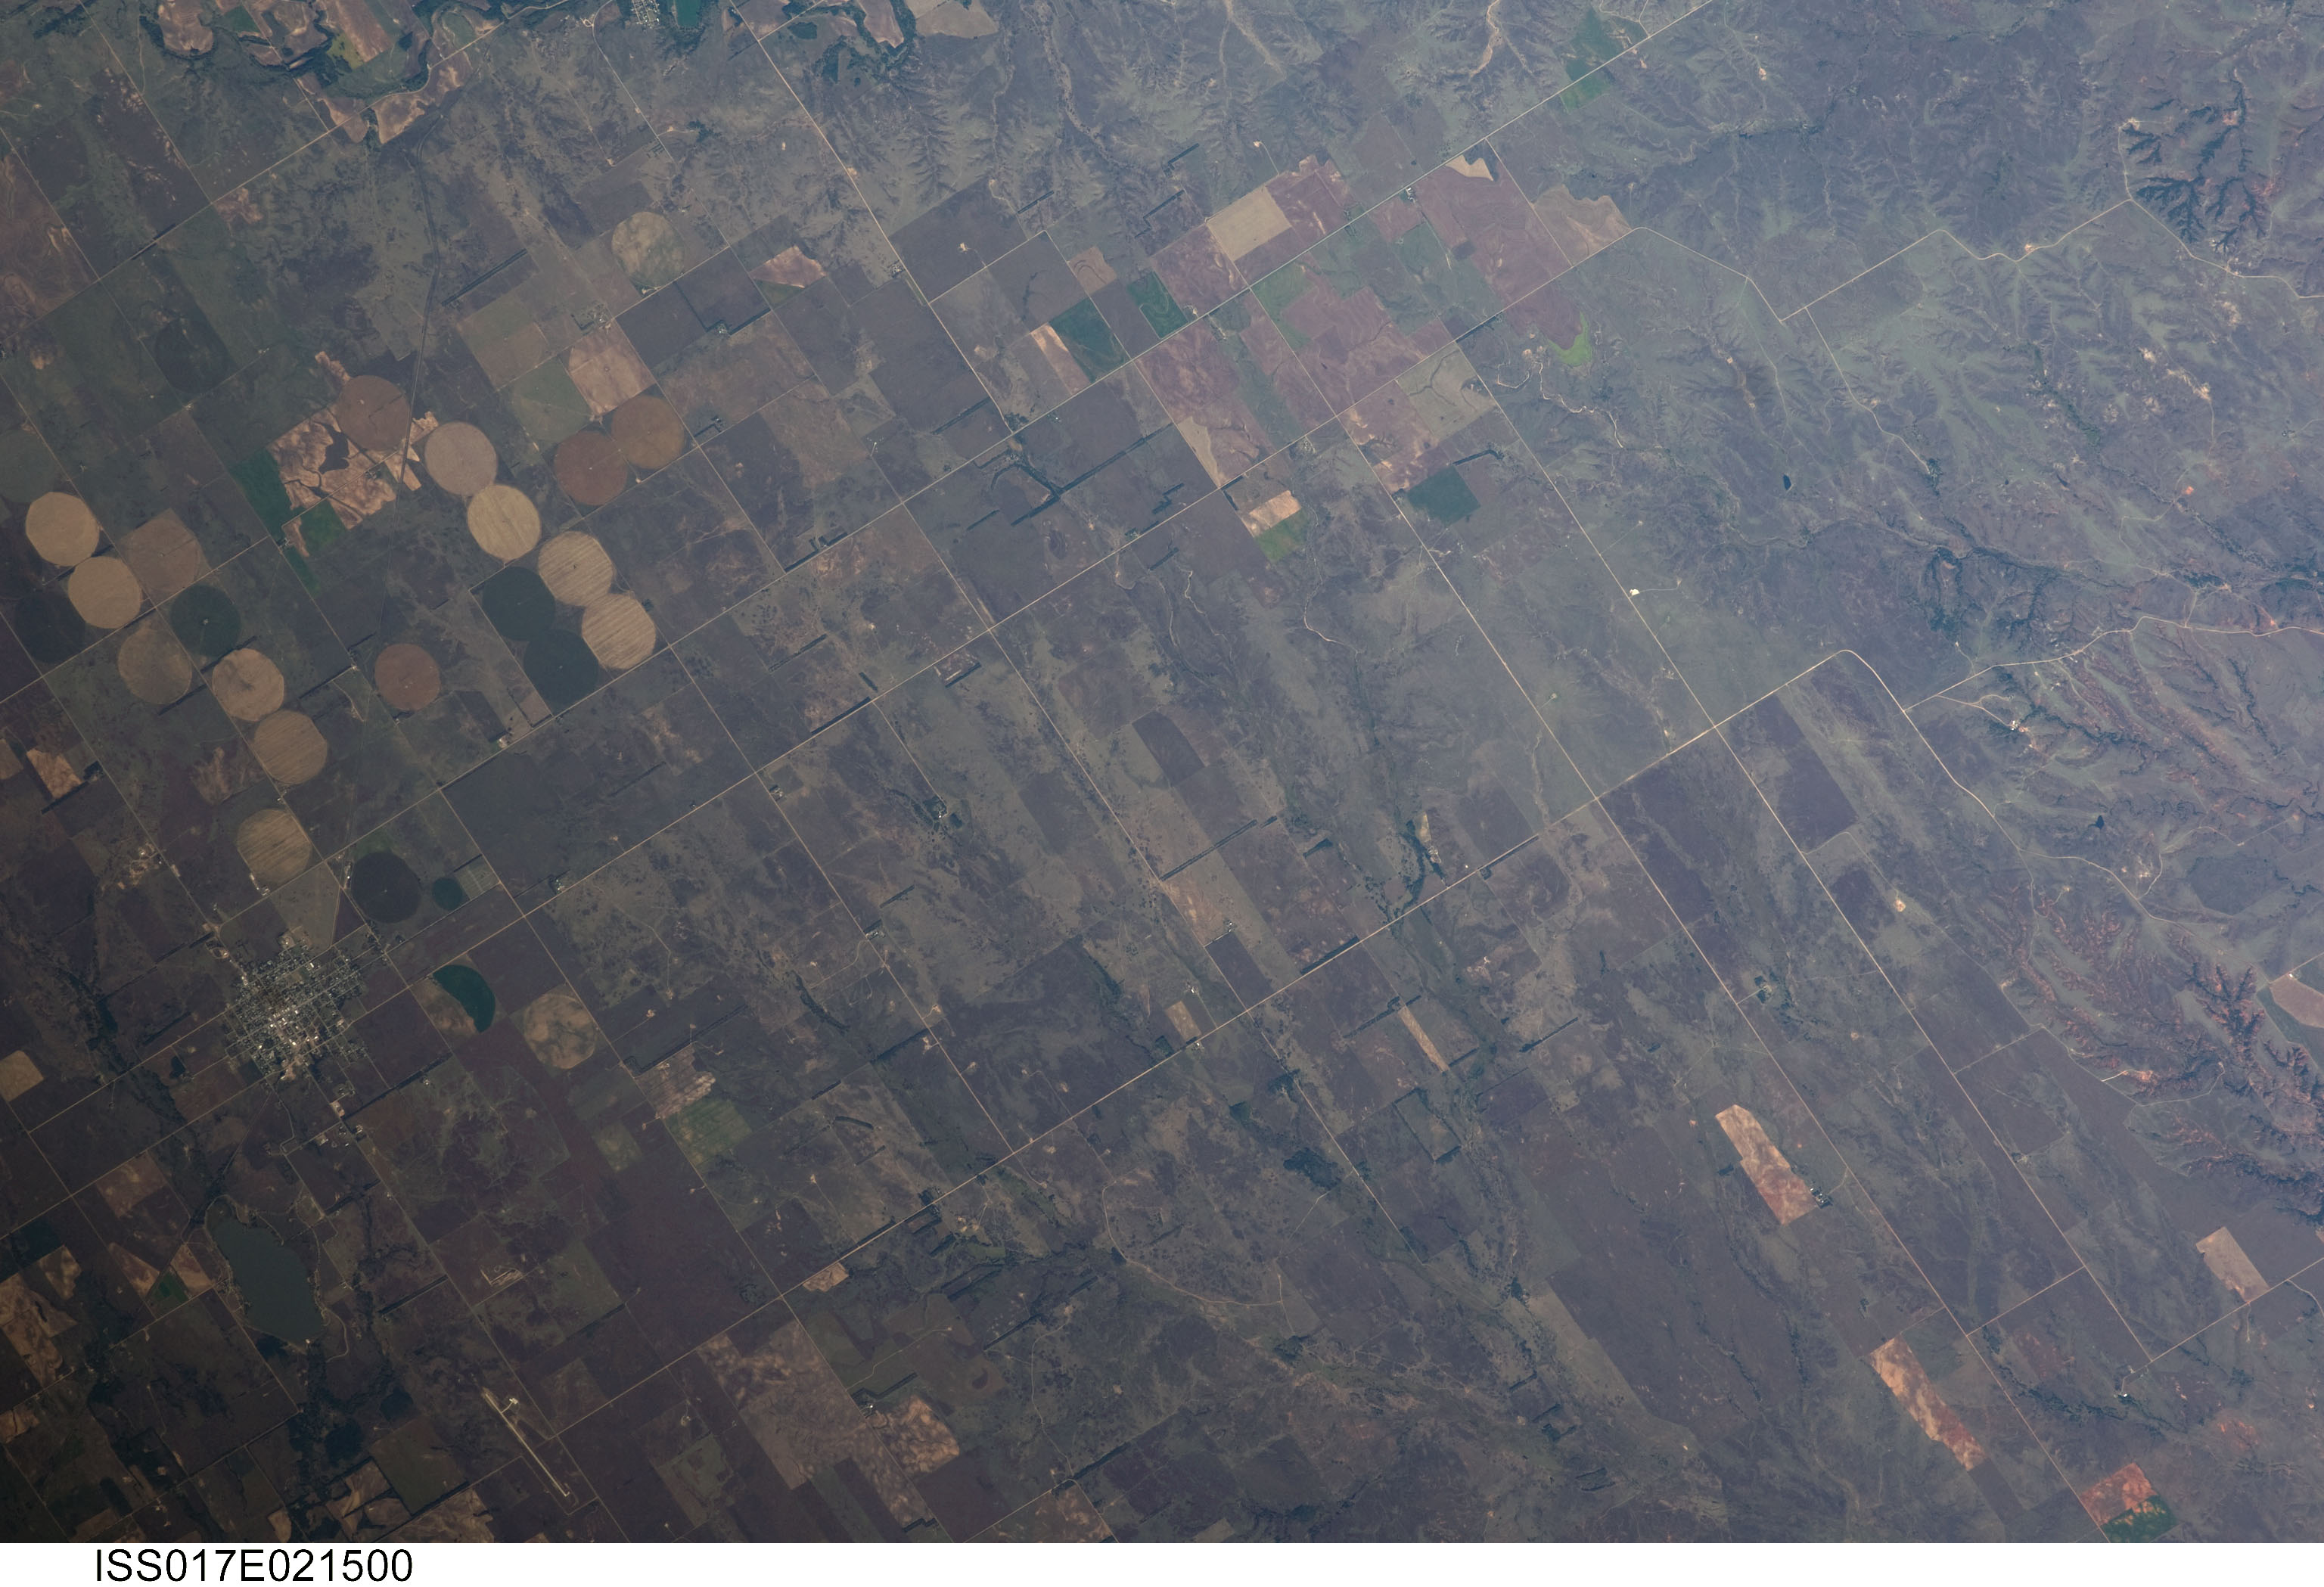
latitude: 37.2
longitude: -99.2
